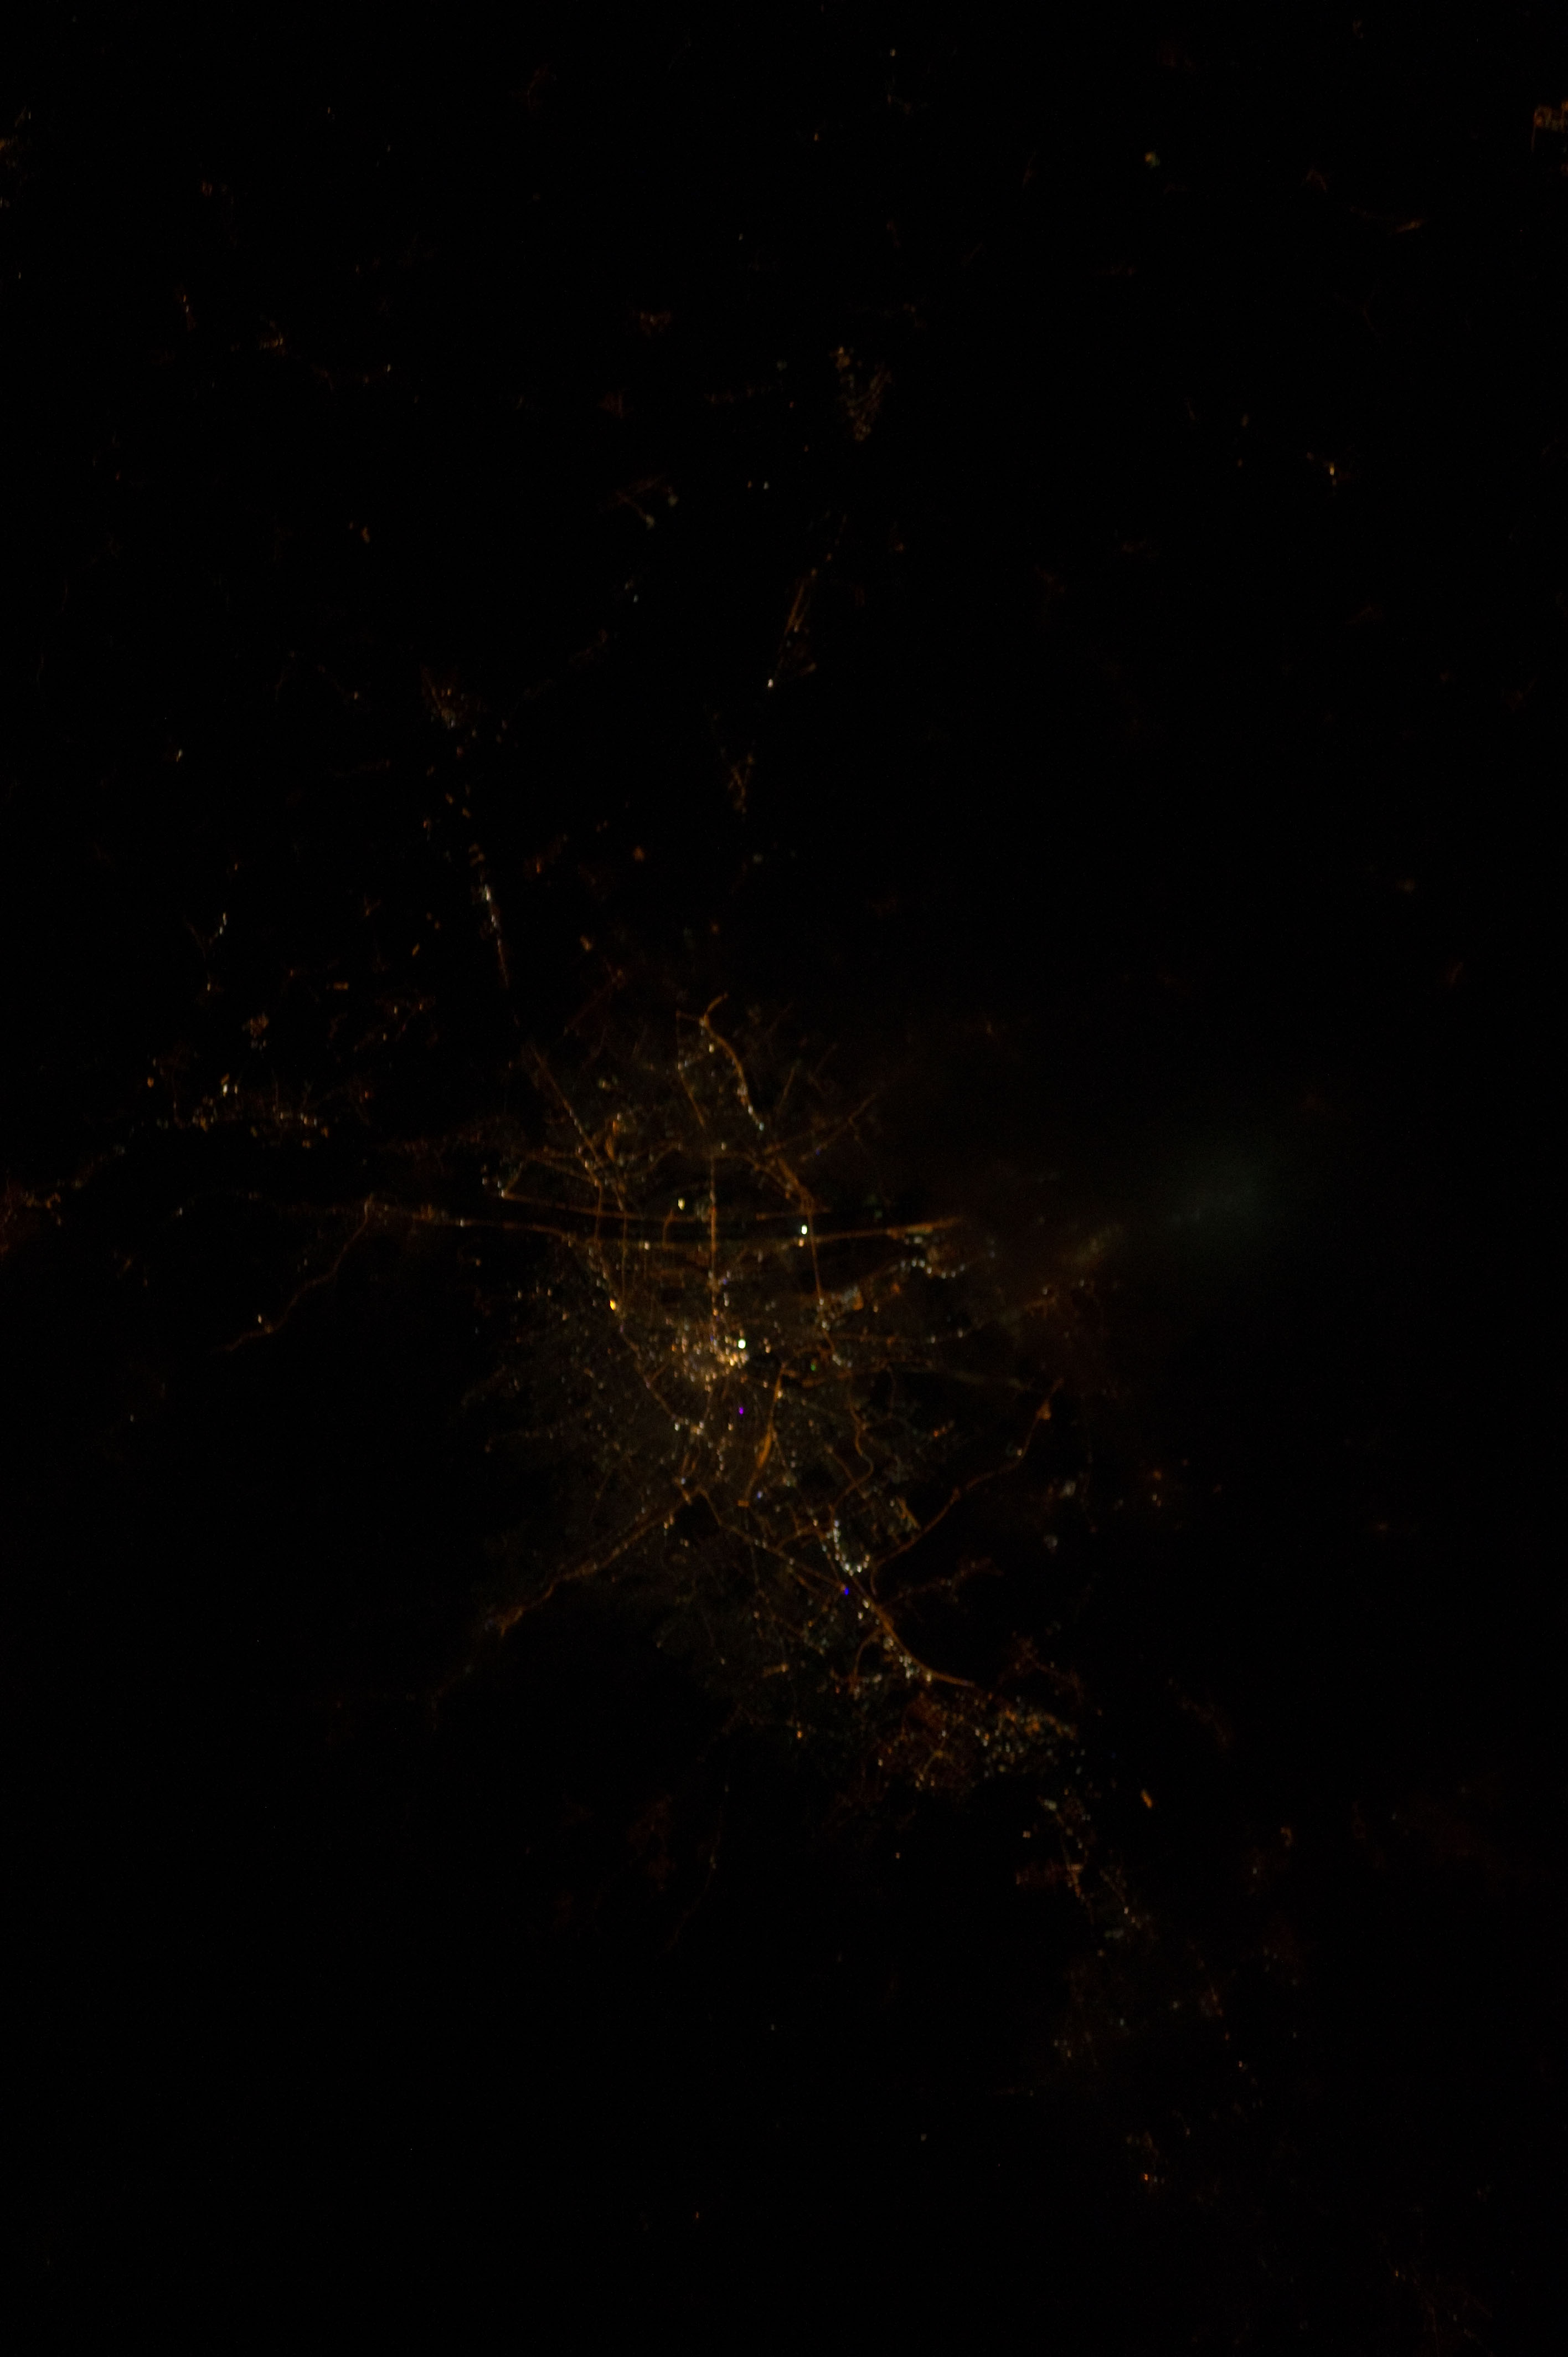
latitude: 48.2
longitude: 16.4
